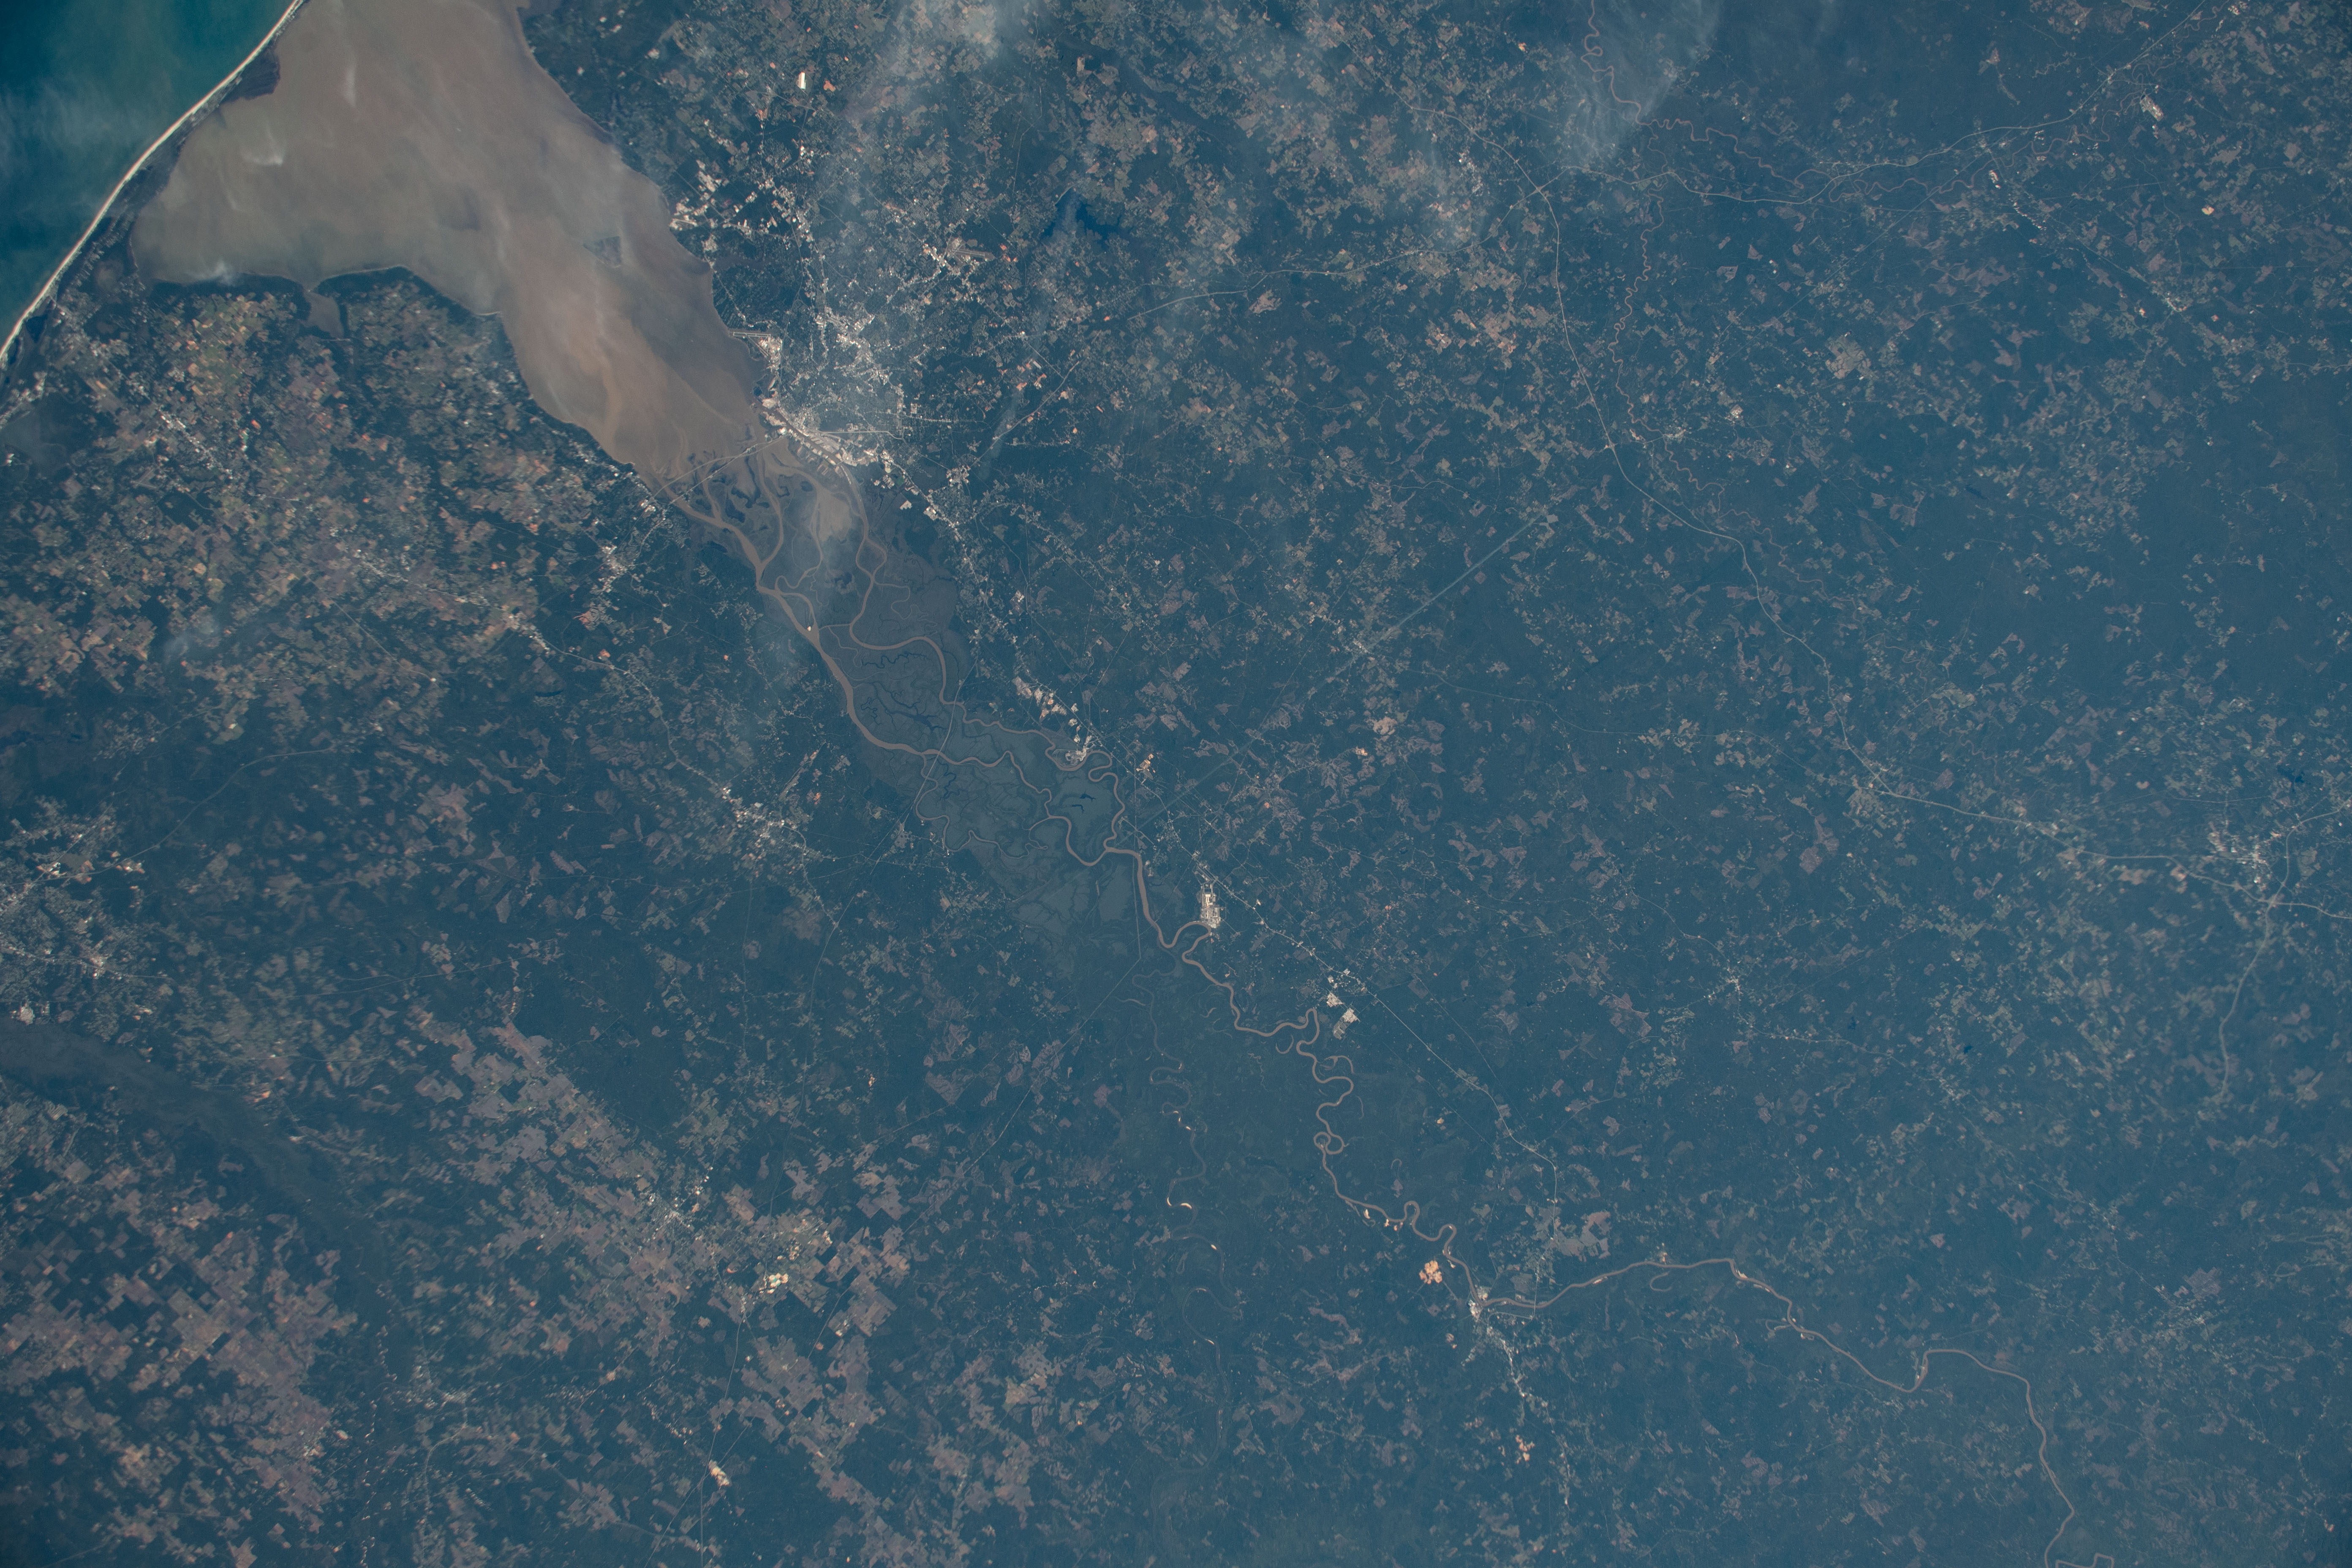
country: USA-ALABAMA
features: MOBILE BAY, PERDIDO BAY
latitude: 31.0
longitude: -88.0
